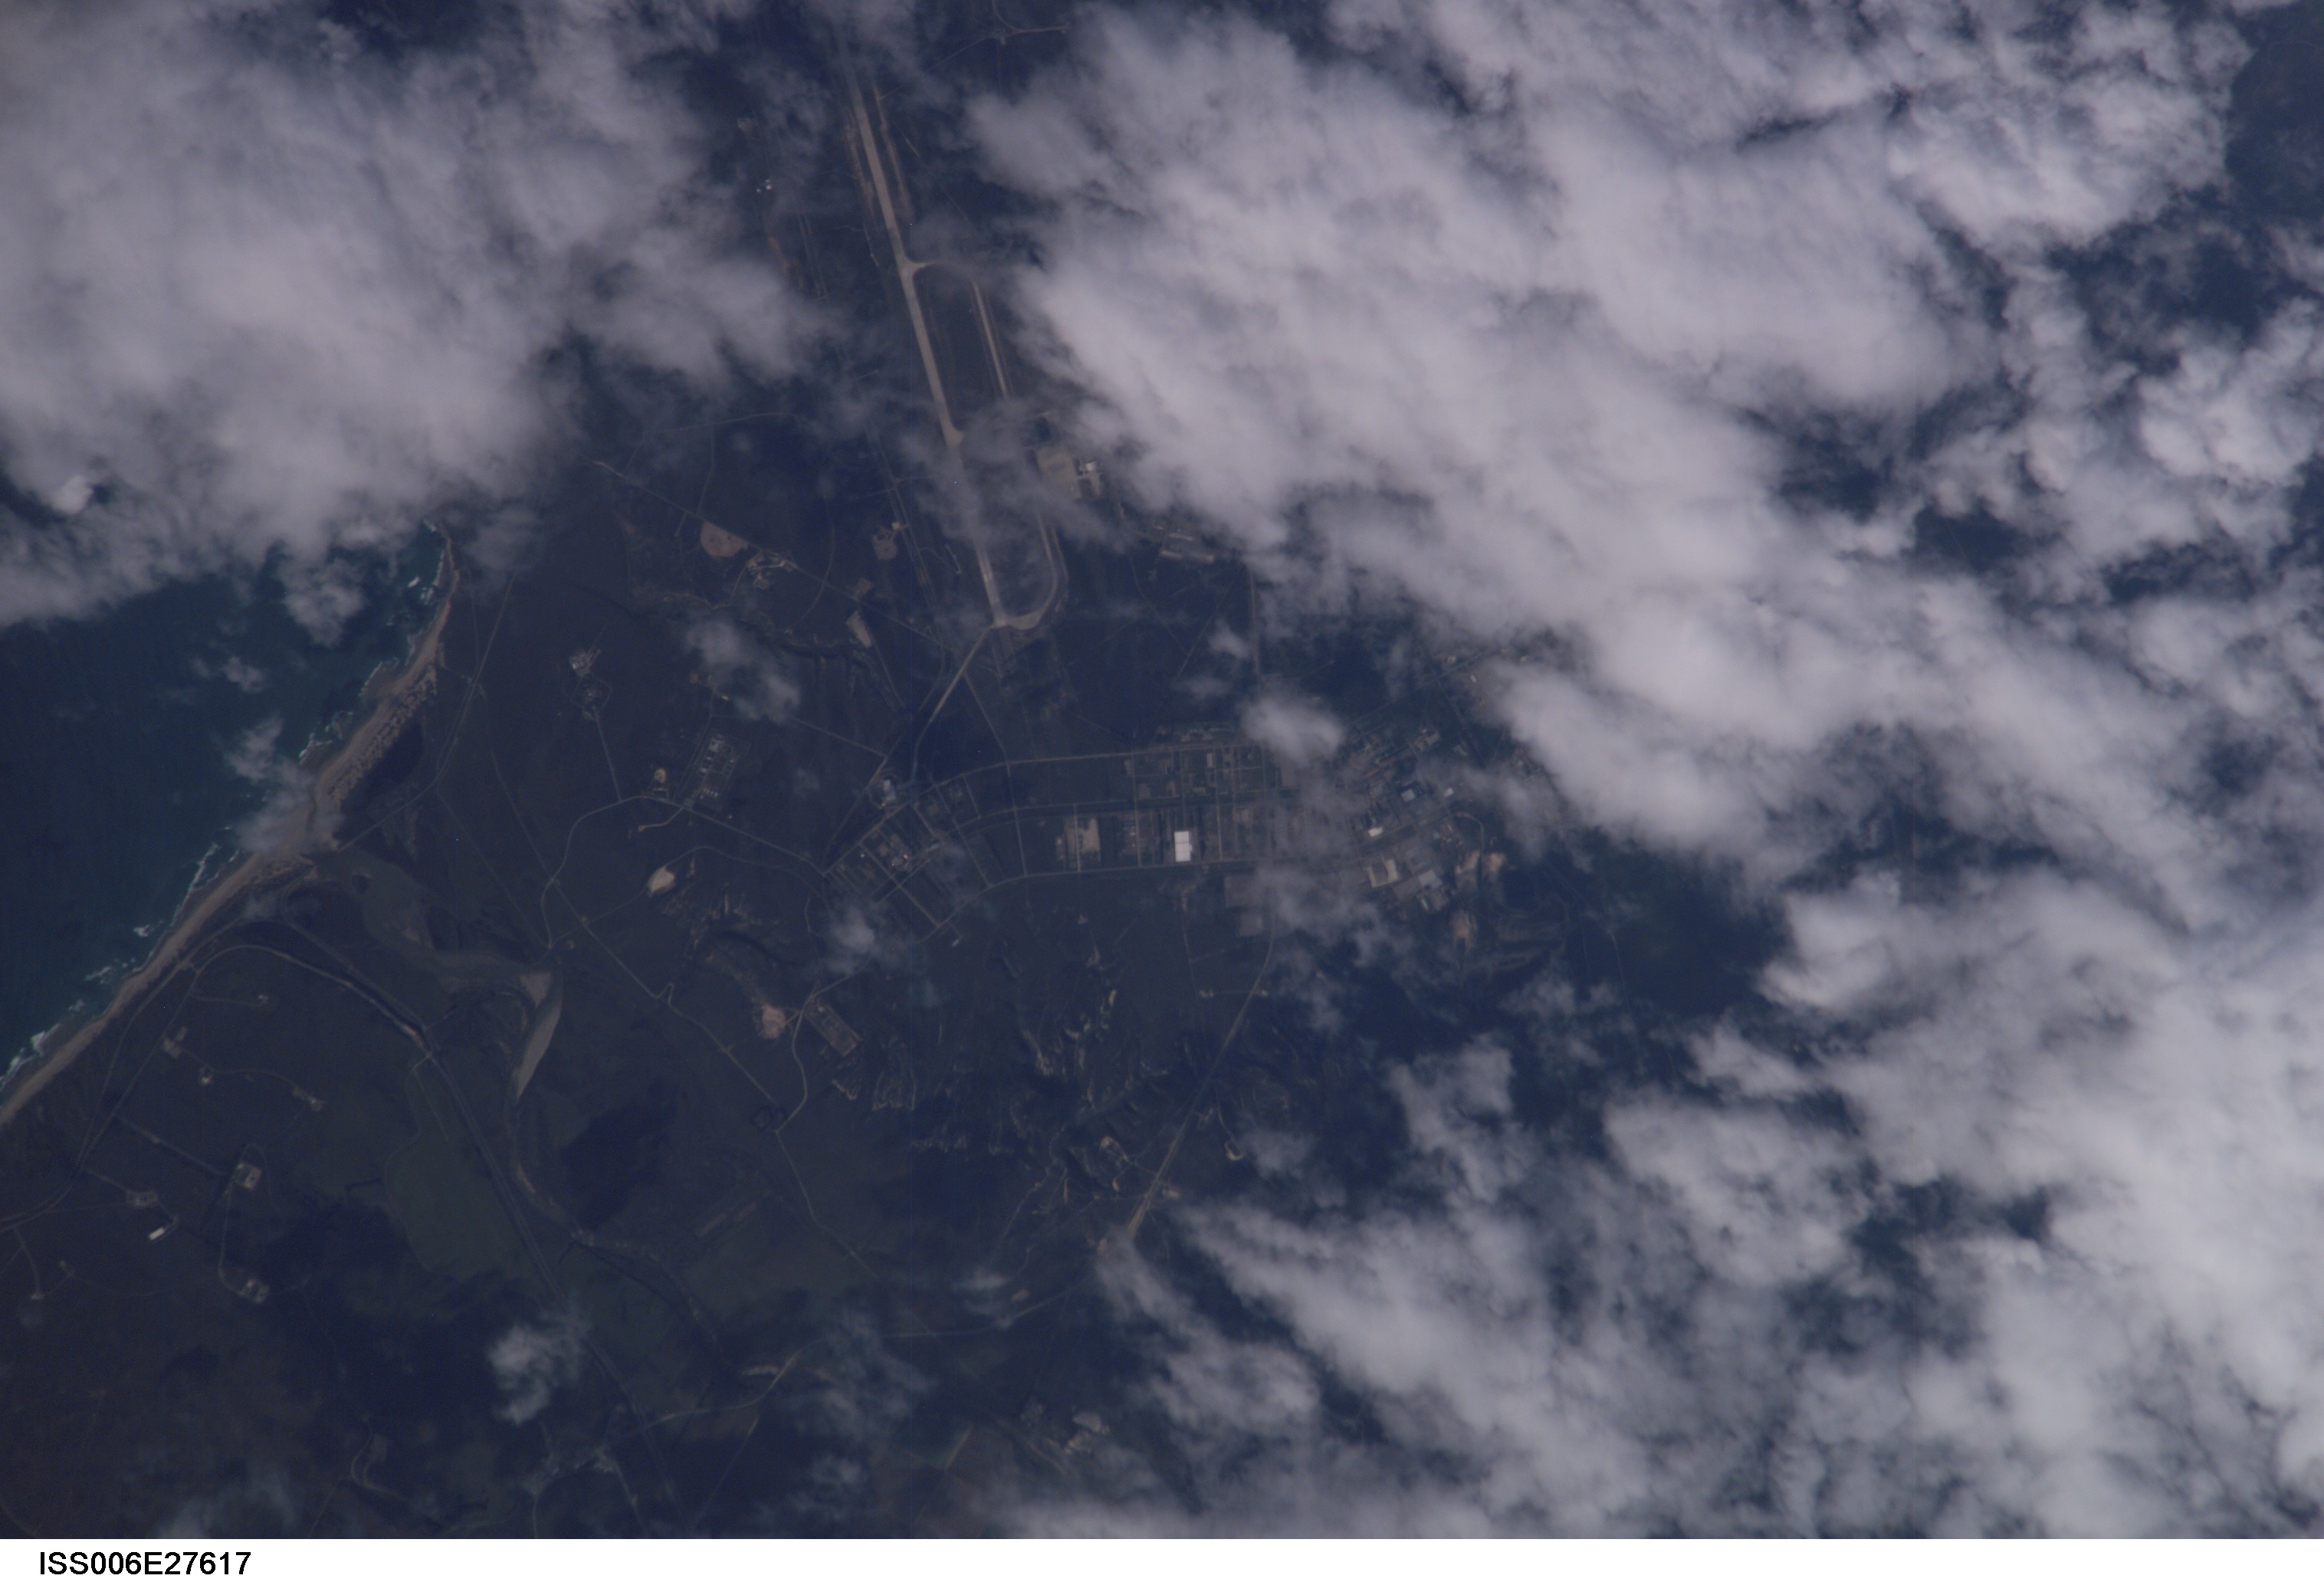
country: USA-CALIFORNIA
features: O.
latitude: 34.7
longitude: -120.6
